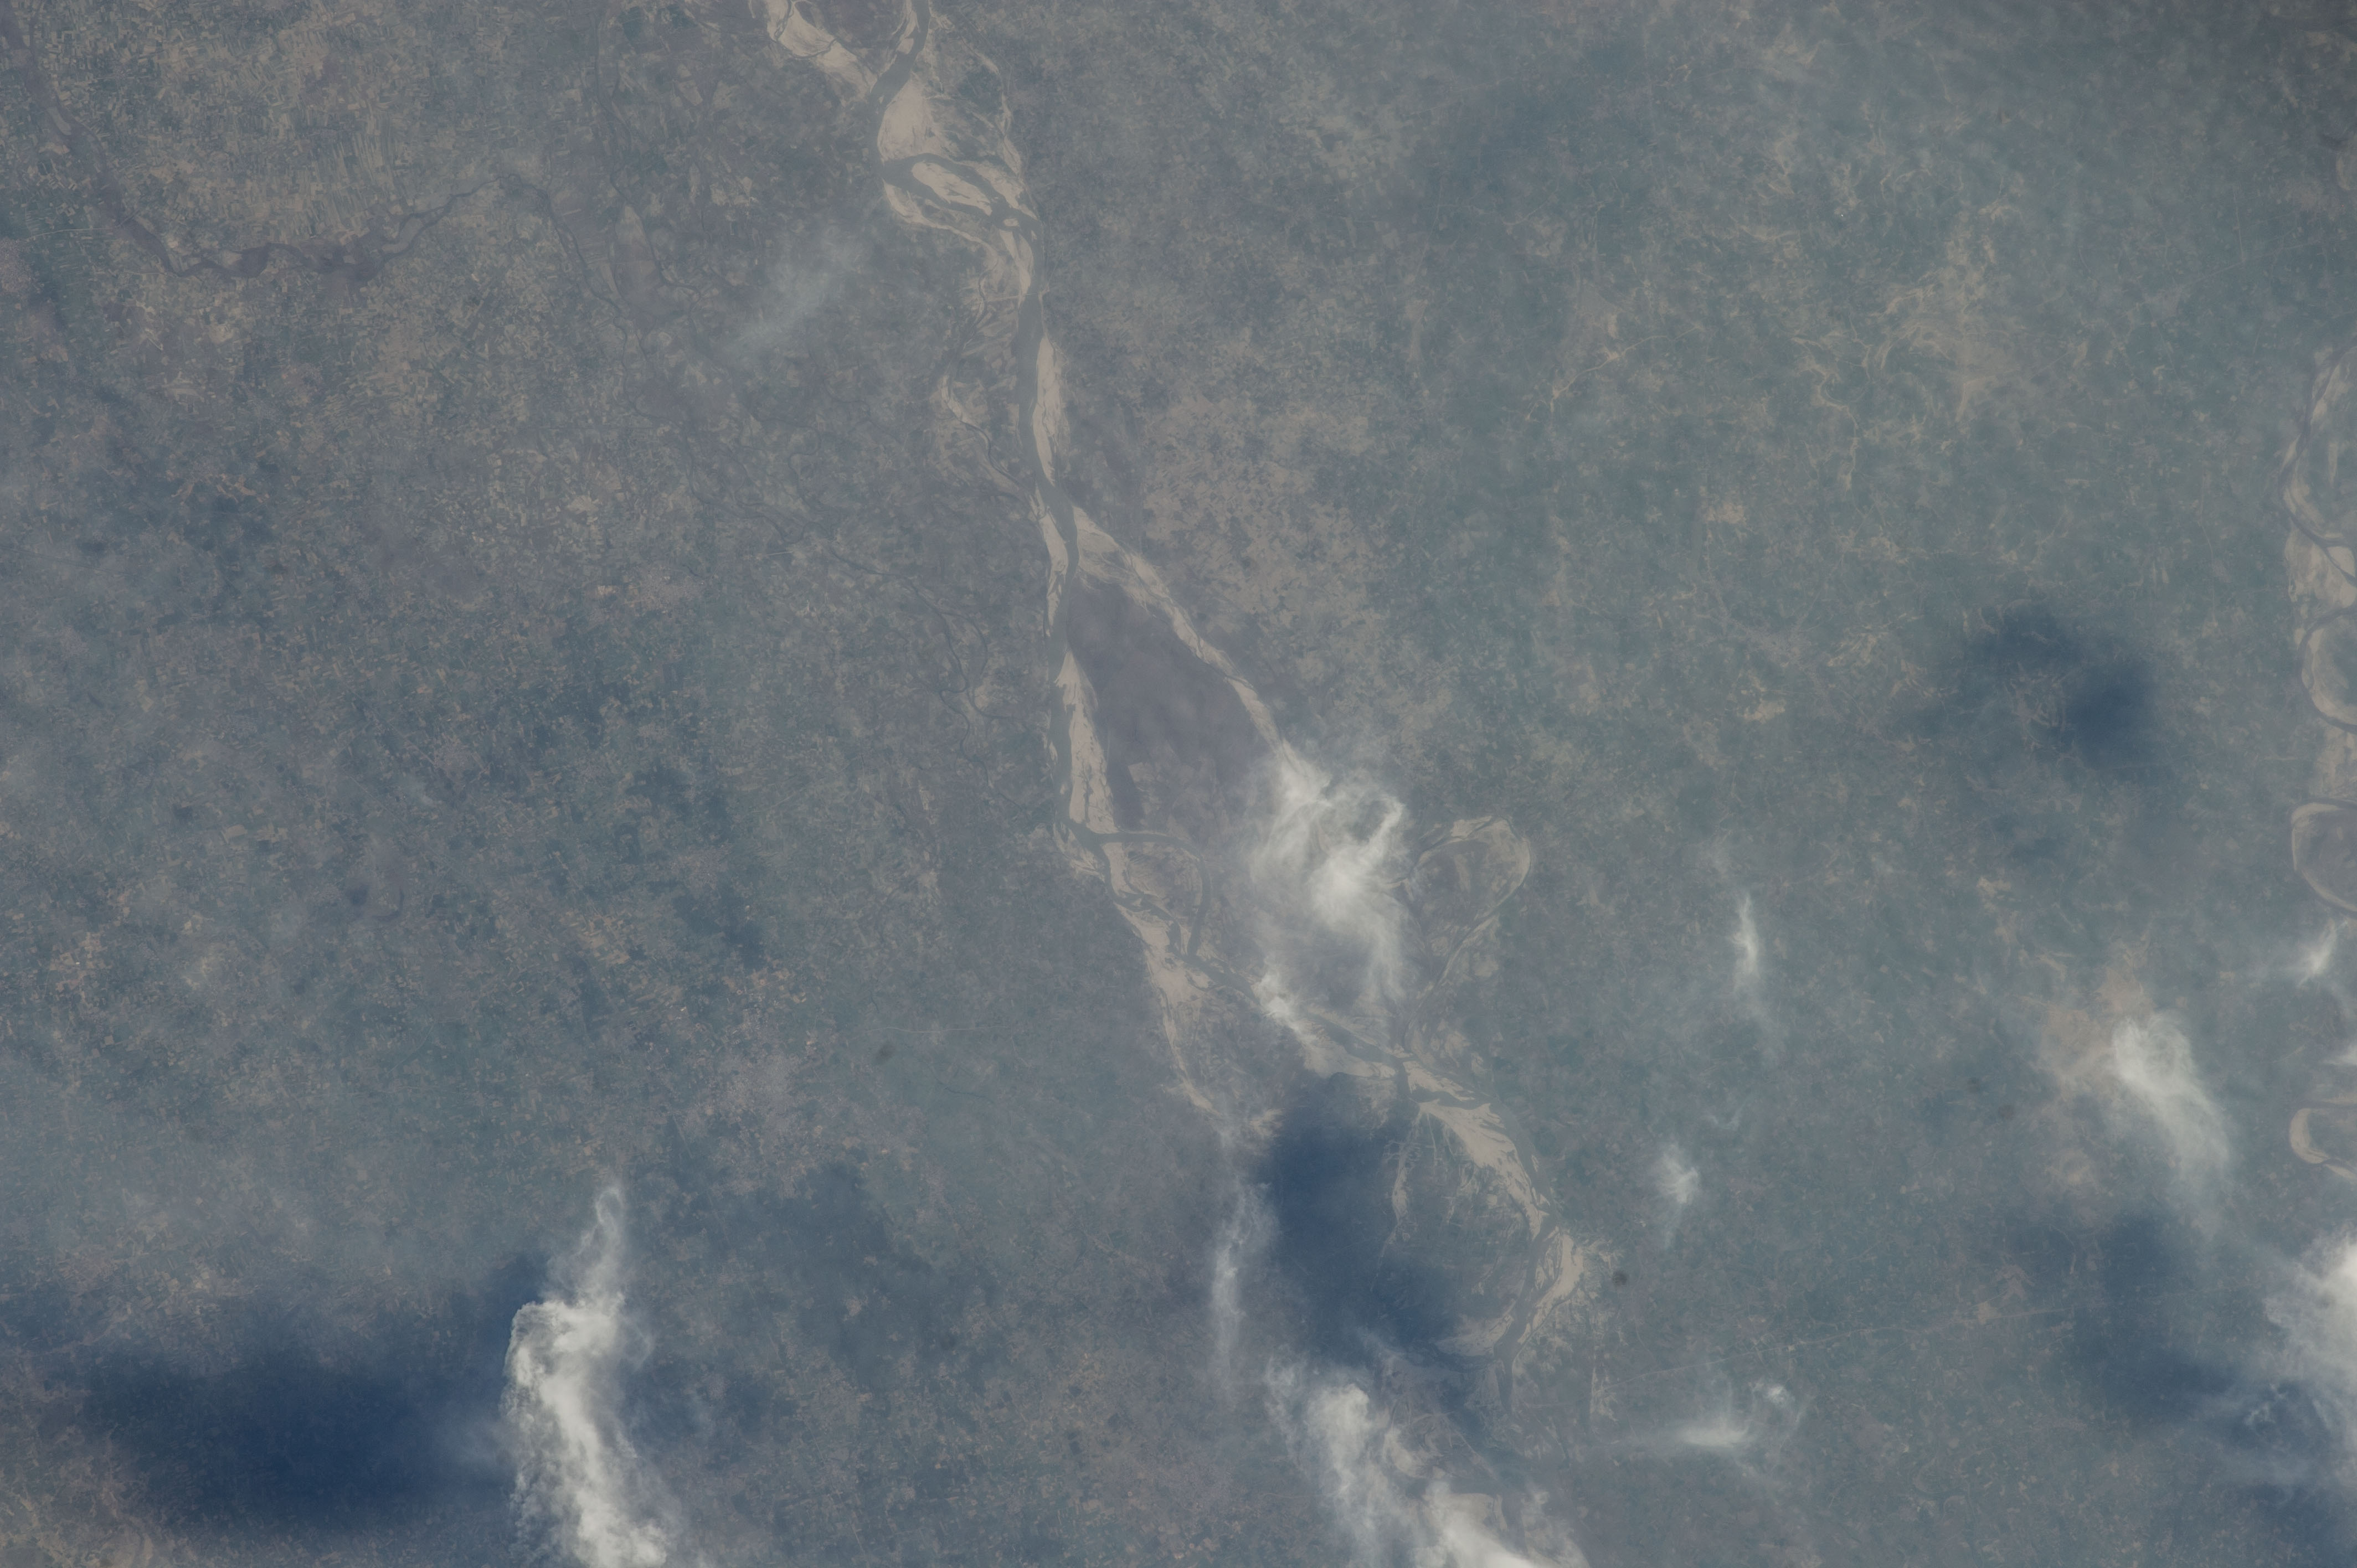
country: INDIA
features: GANGES RIVER, SAND BARS, AGR., ROADS, HAZE
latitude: 27.6
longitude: 79.4
